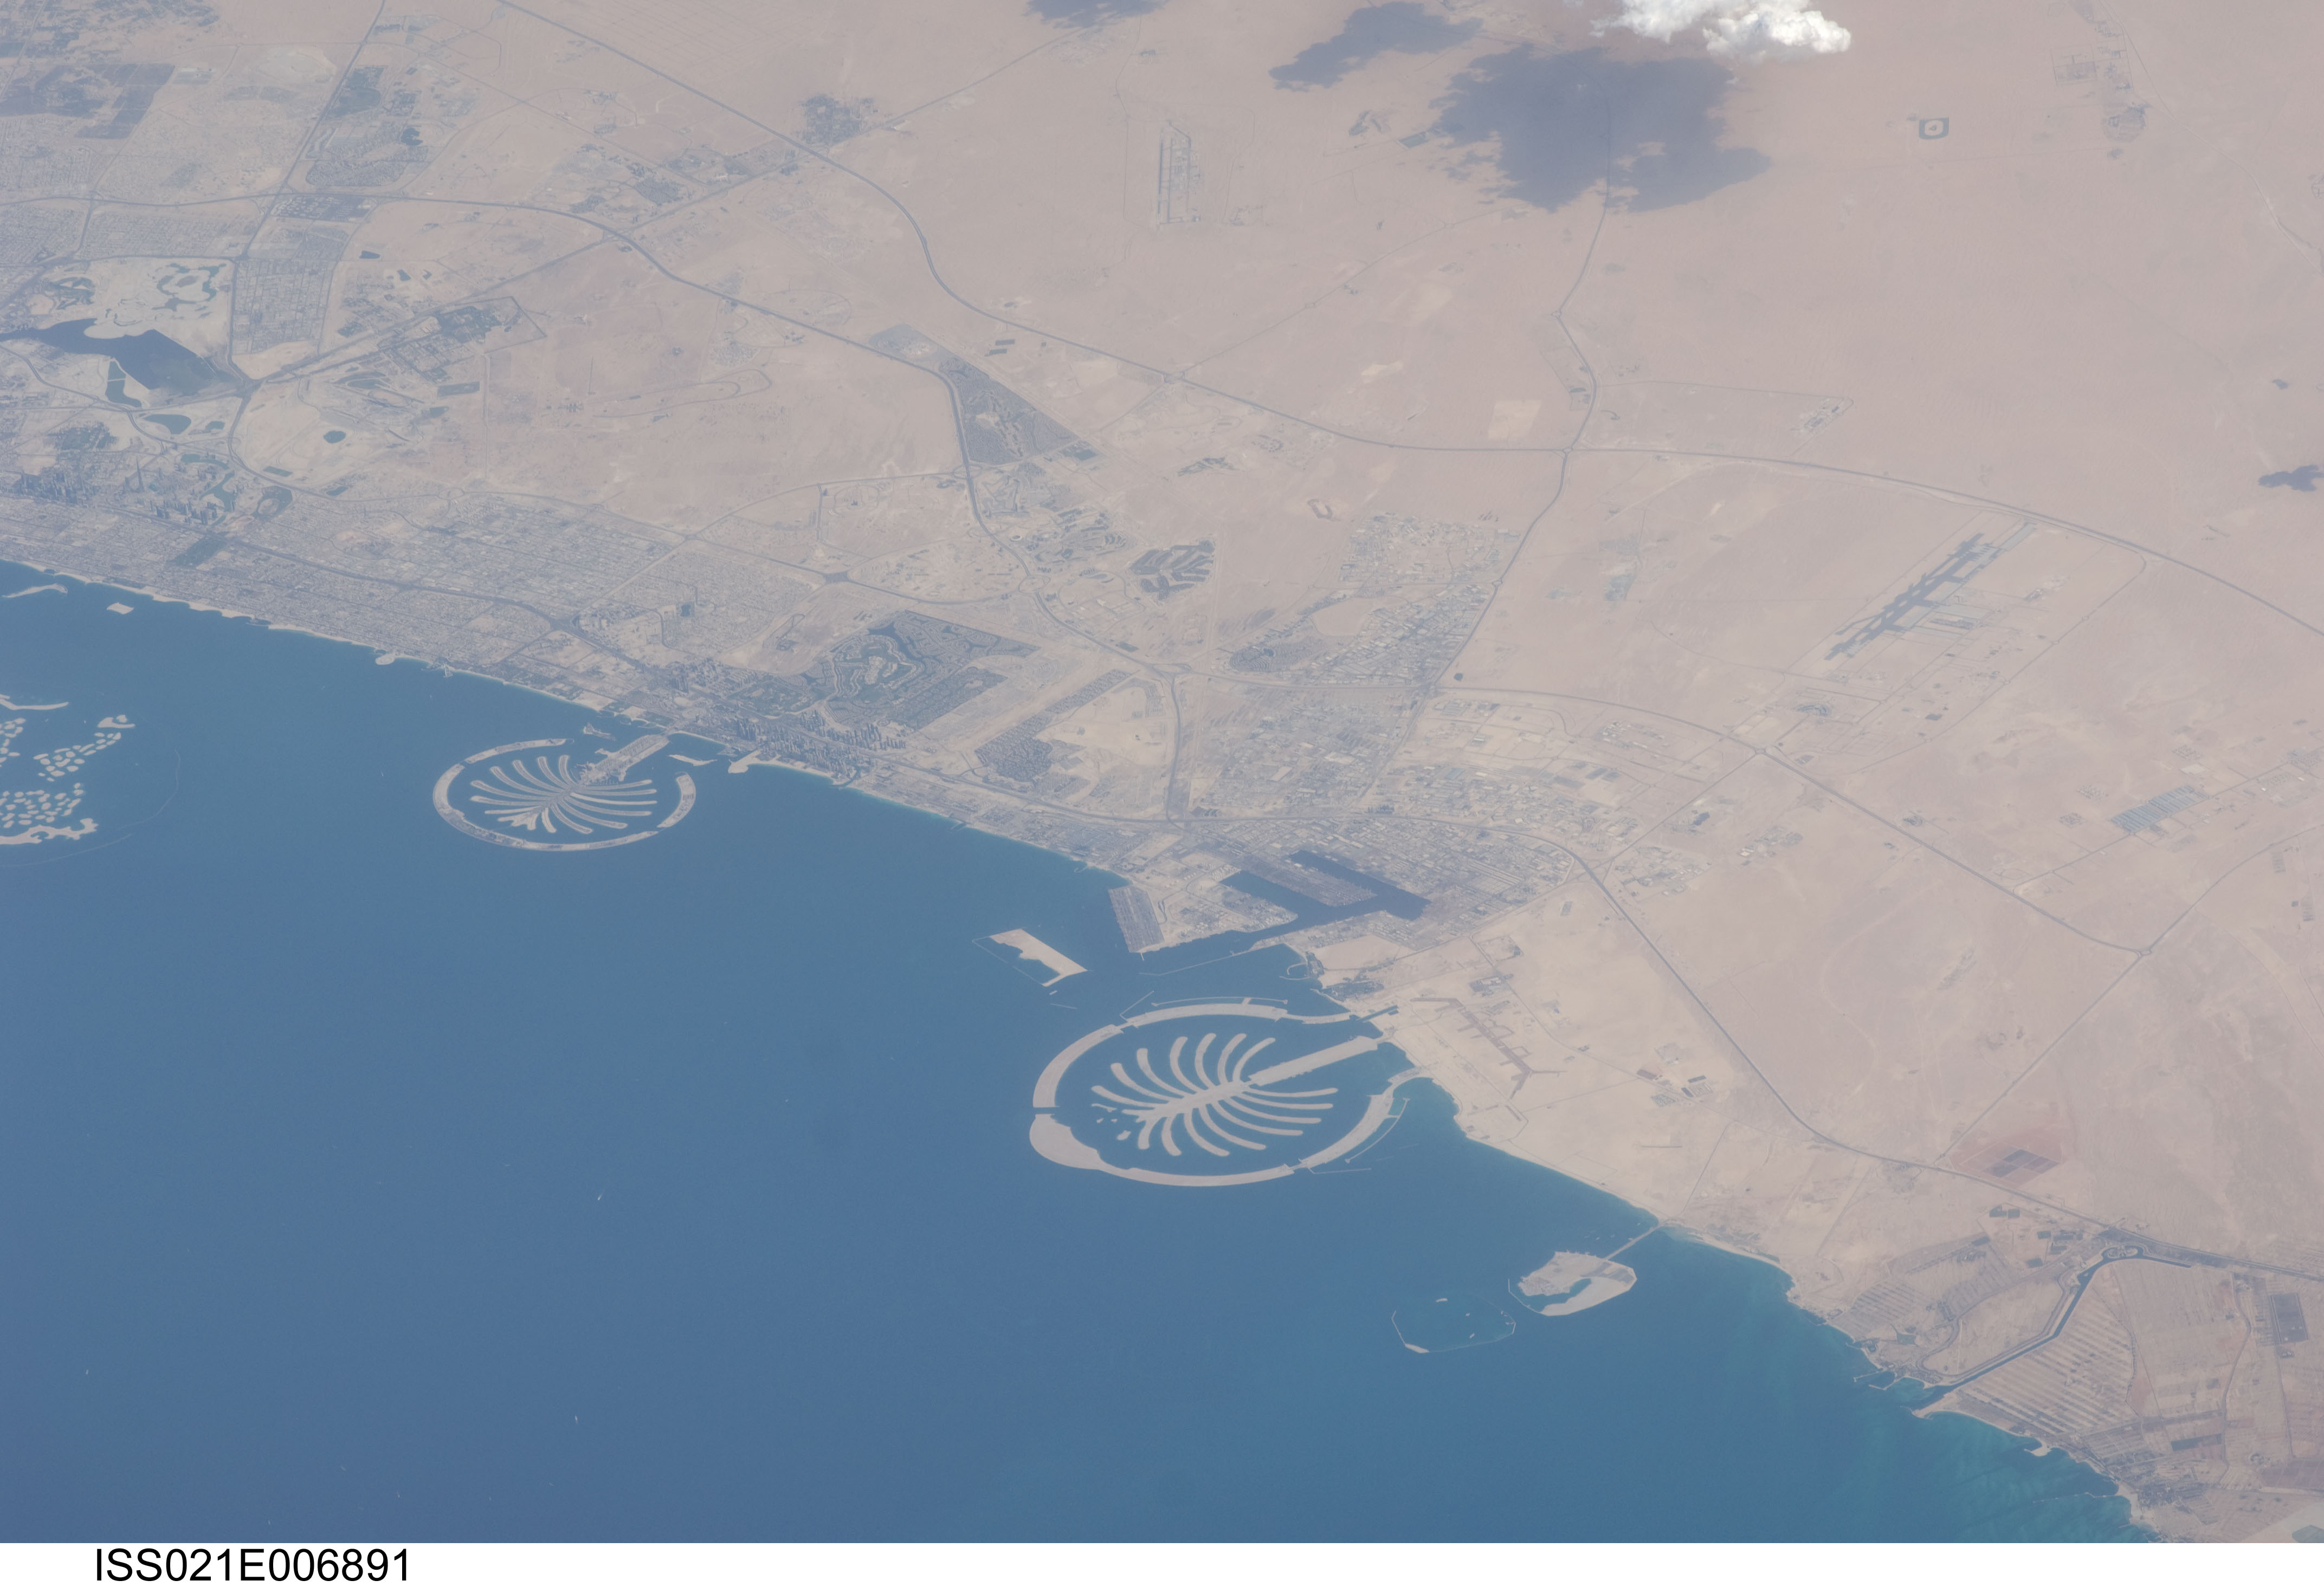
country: UNITED ARAB EMIRATES
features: DUBAI UNITED ARAB EMIRATES,AL MAKTOUM INTERNATIONAL AIRPORT (OMDW),THE PALM JEBEL ALI,THE WORLD ISLANDS,THE PALM JUMEIRAH
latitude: 25.0
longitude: 55.1
